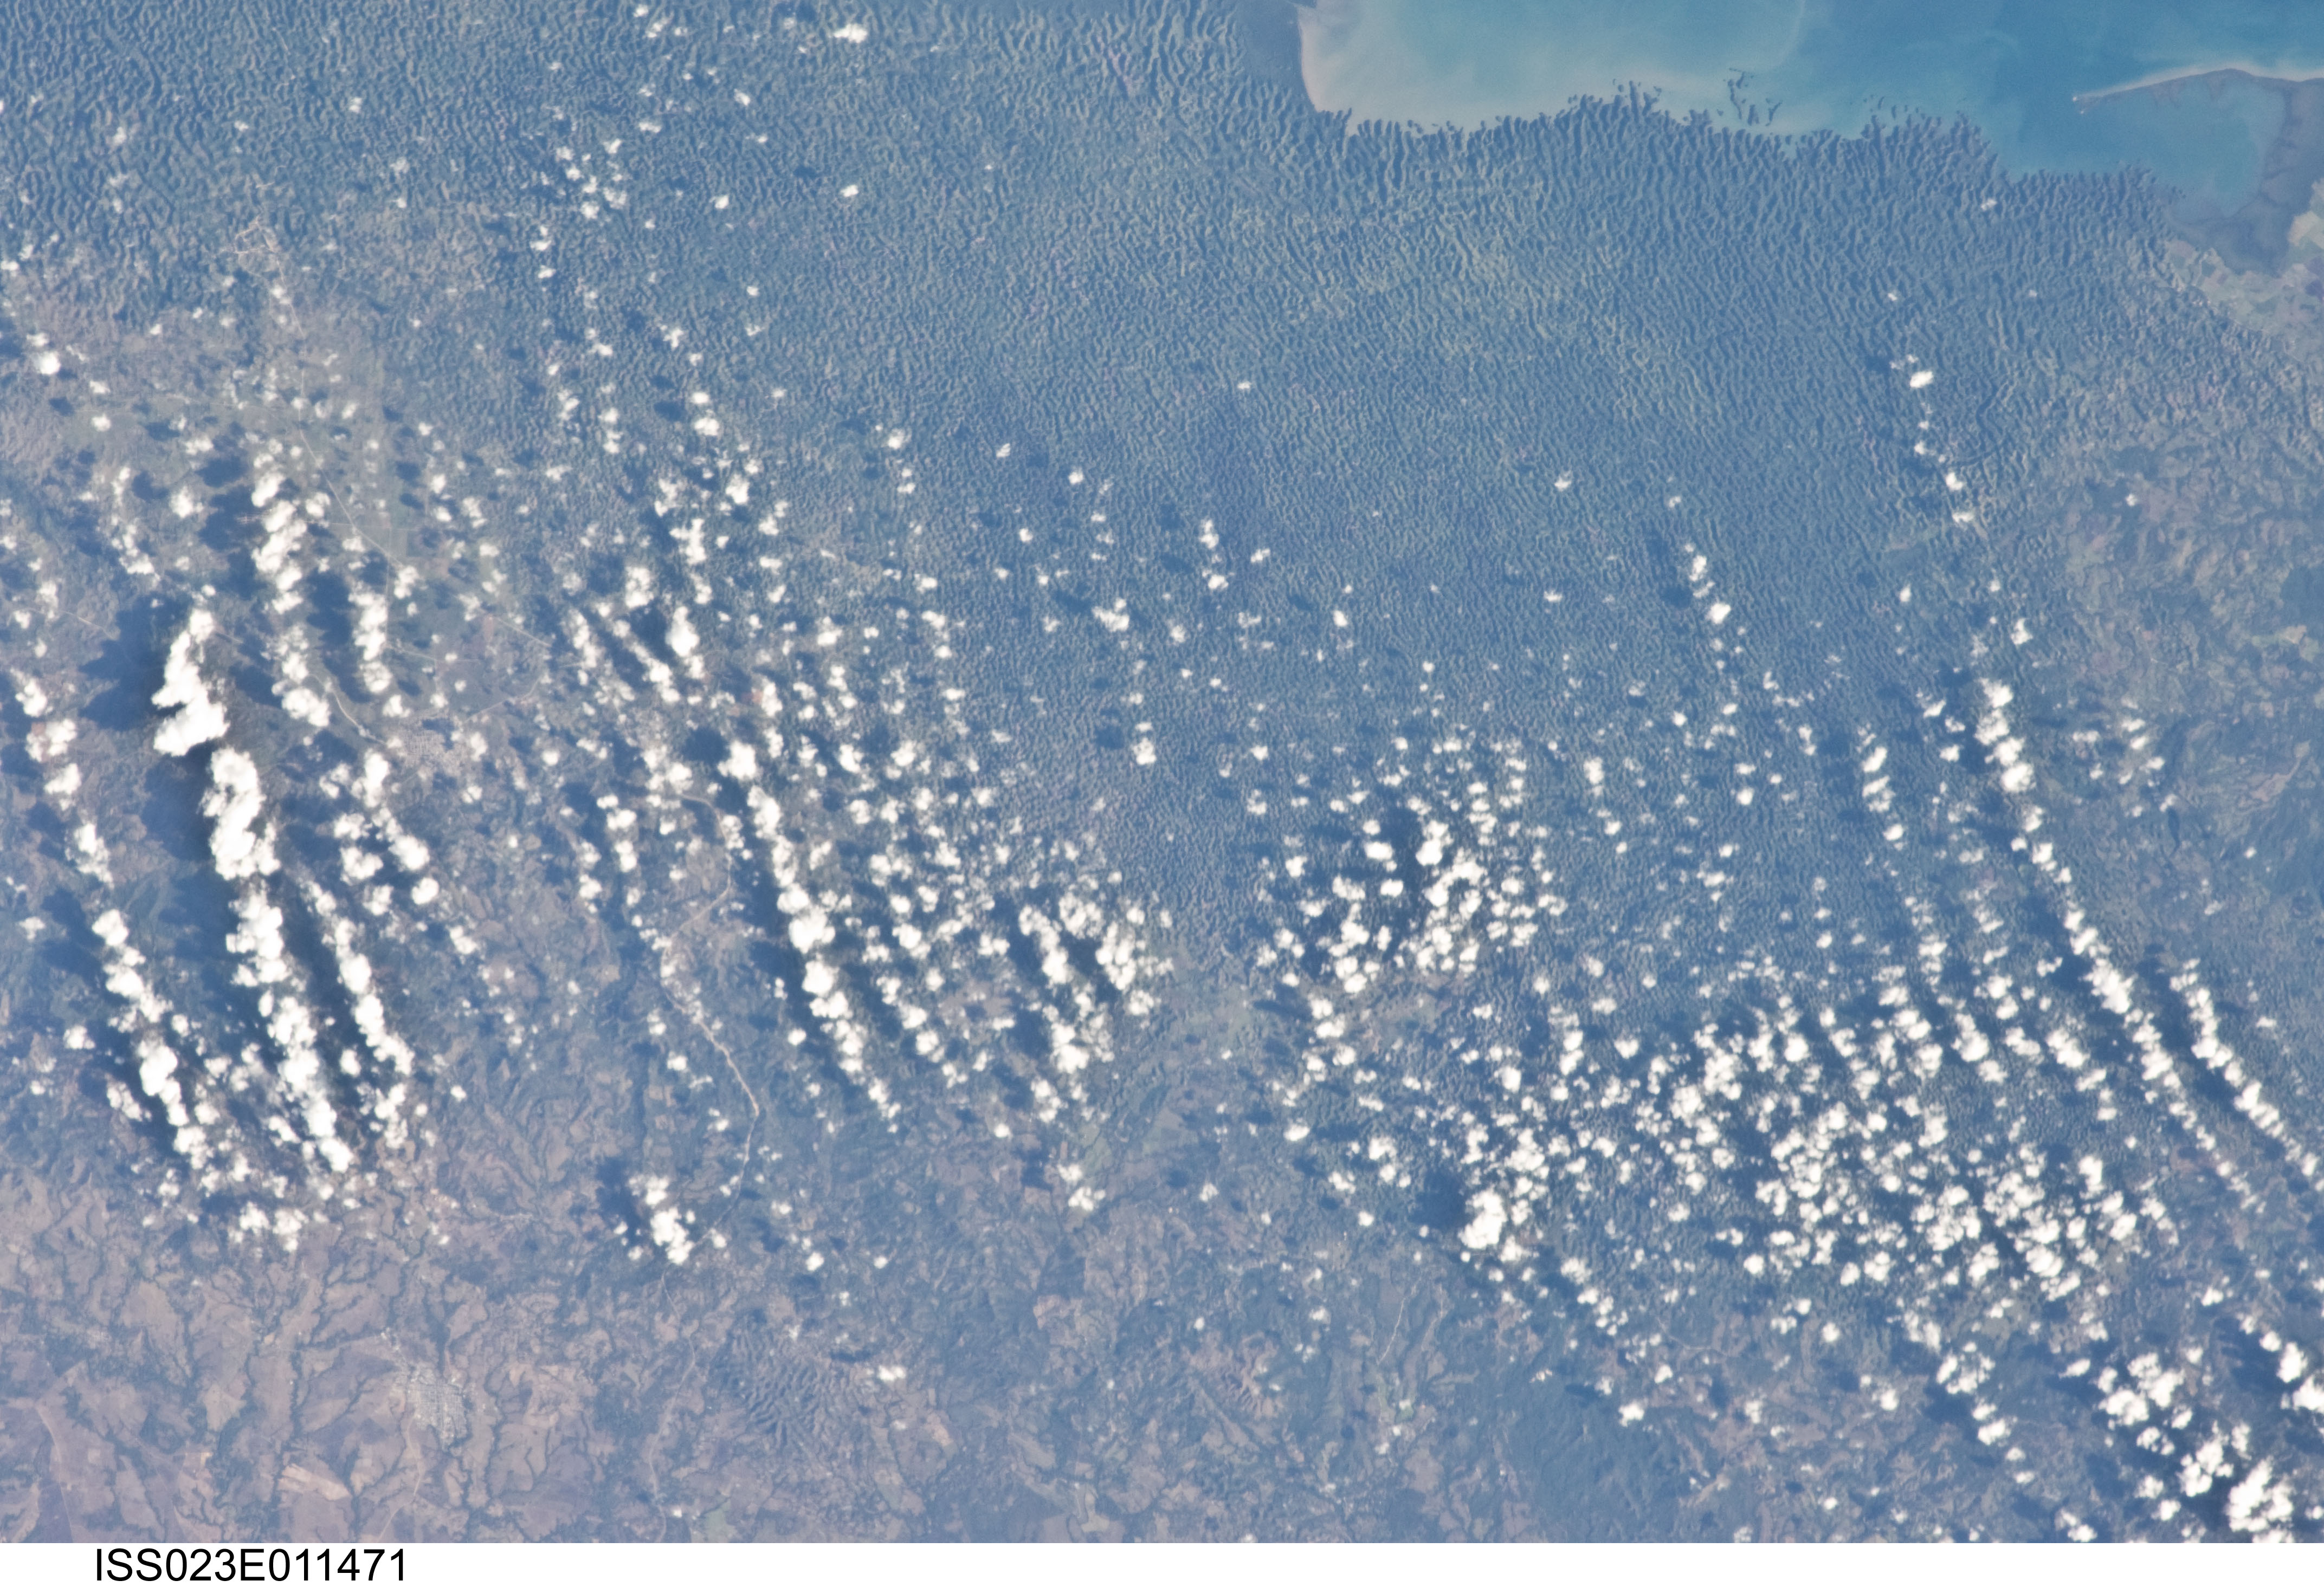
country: DOMINICAN REPUBLIC
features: KARST TERRAIN, SAMANA BAY
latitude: 18.9
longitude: -69.7
